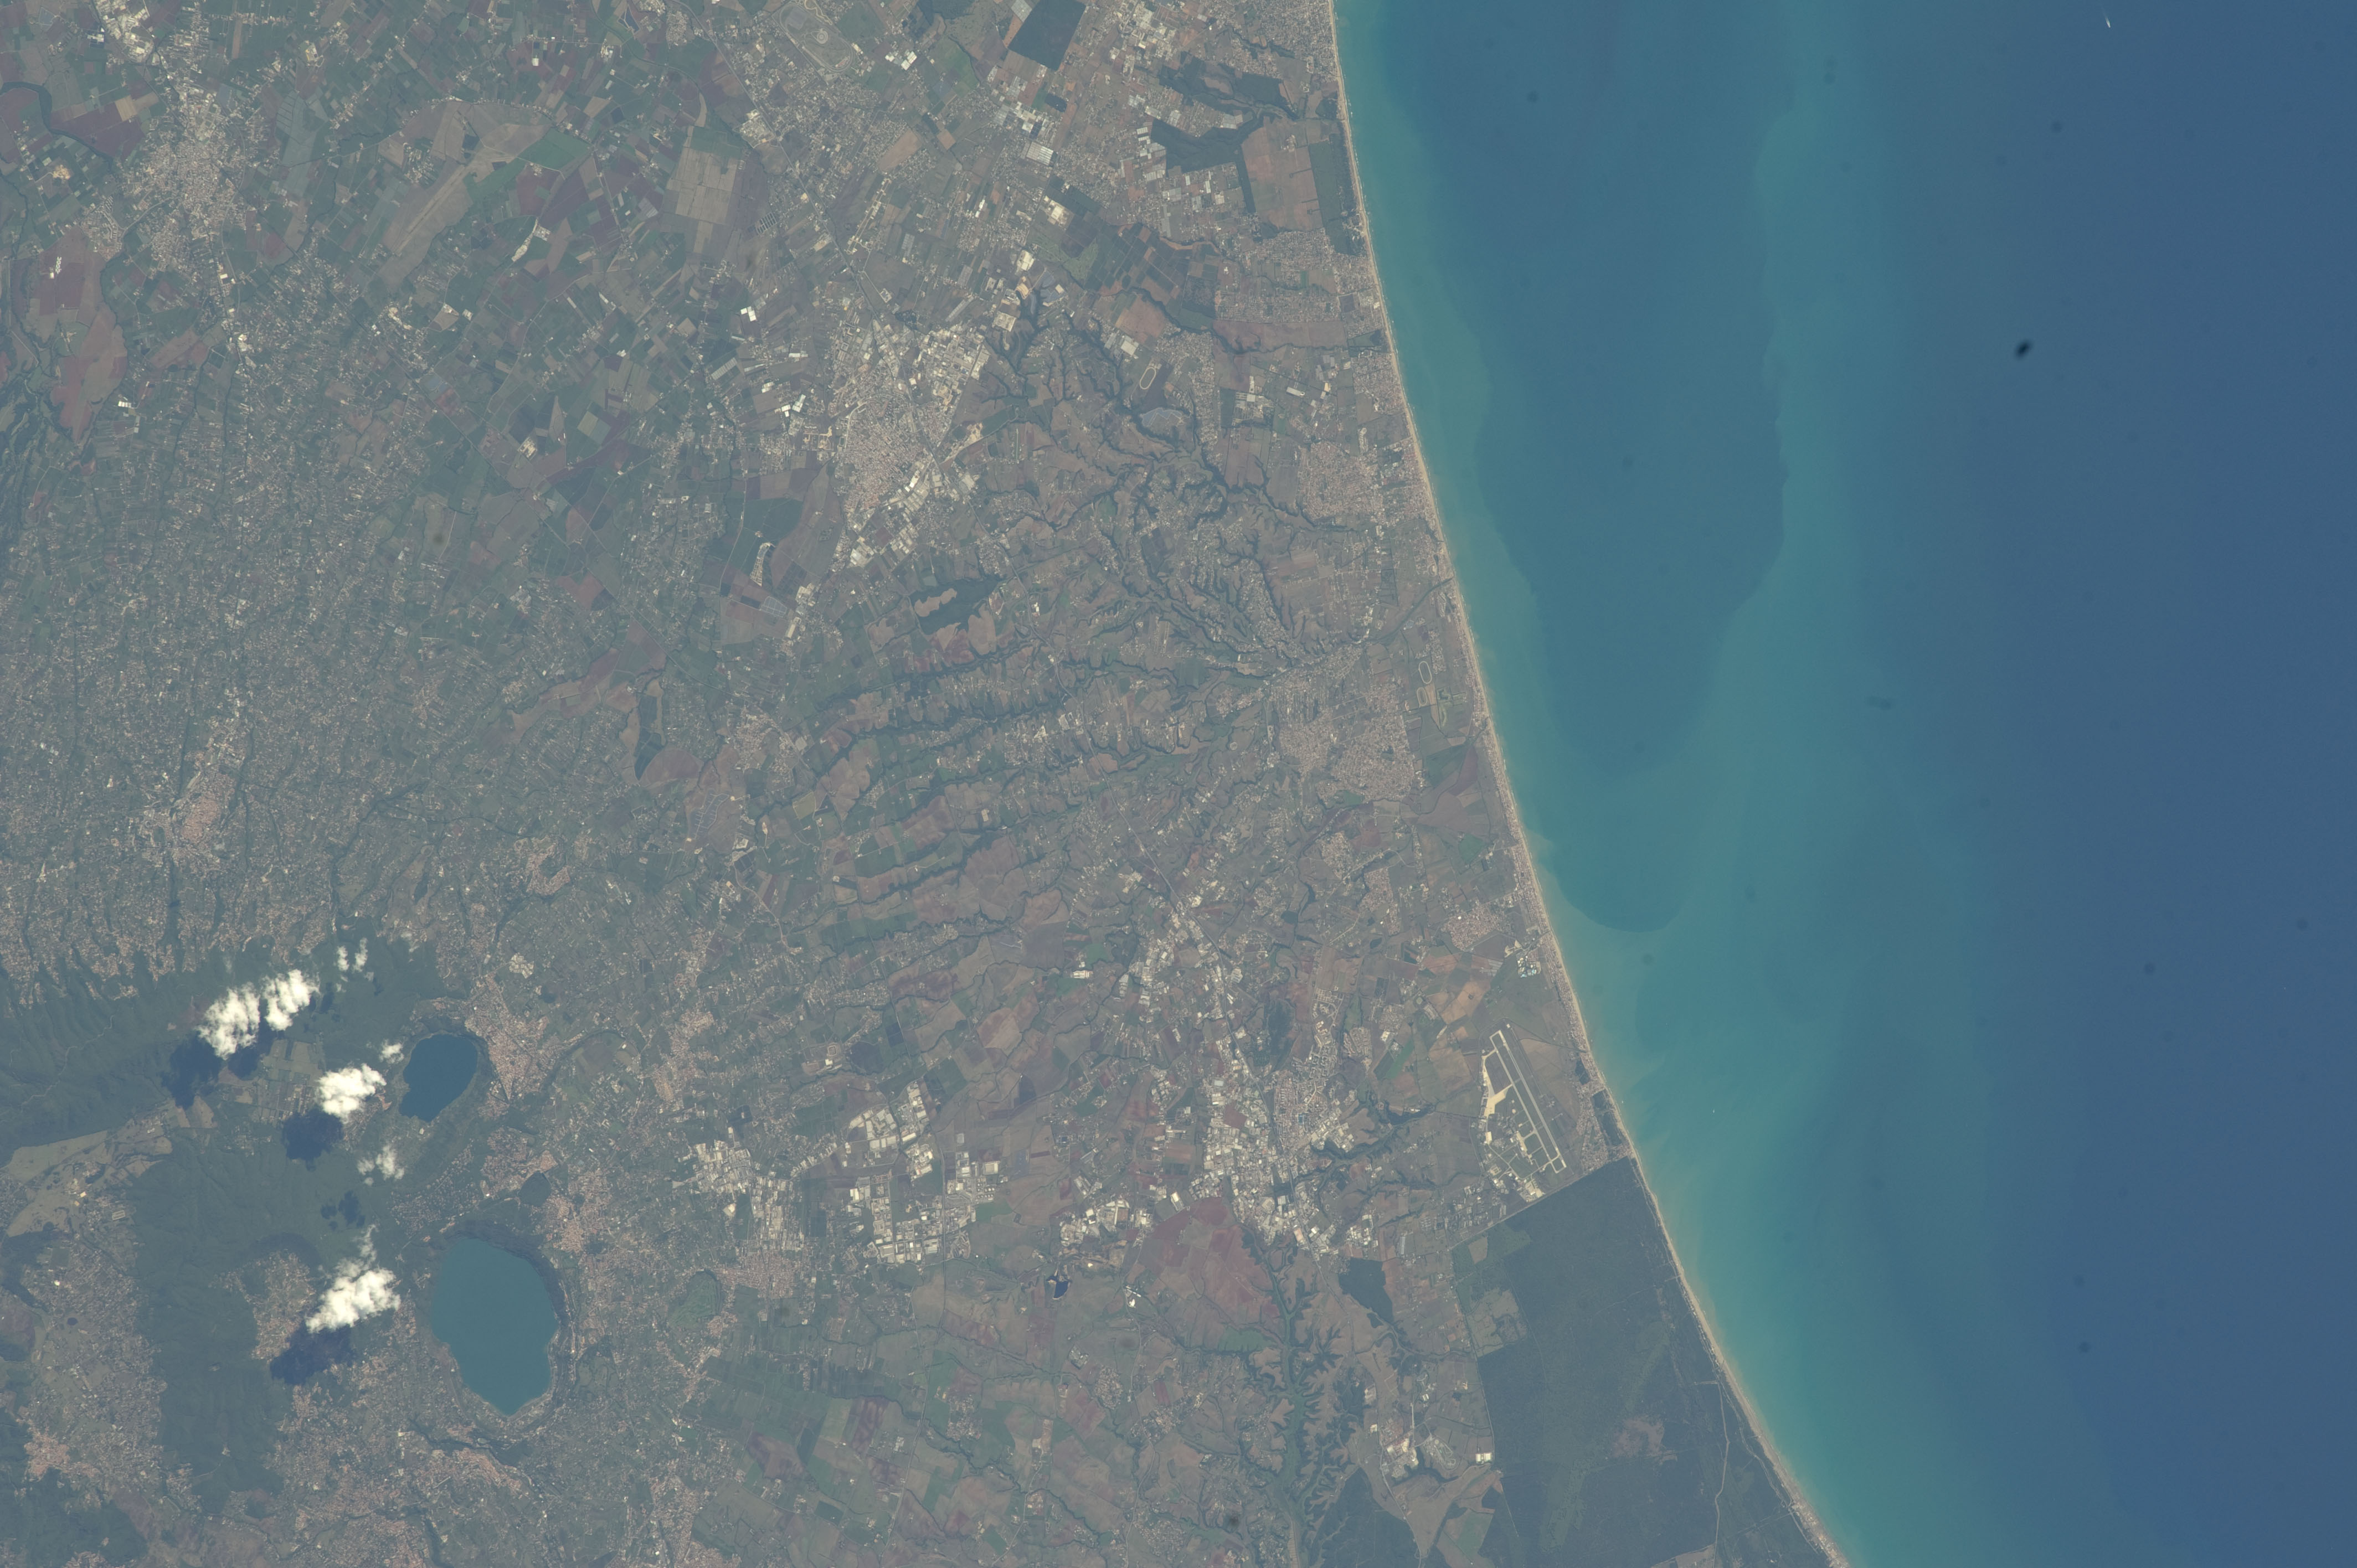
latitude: 41.6
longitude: 12.4
